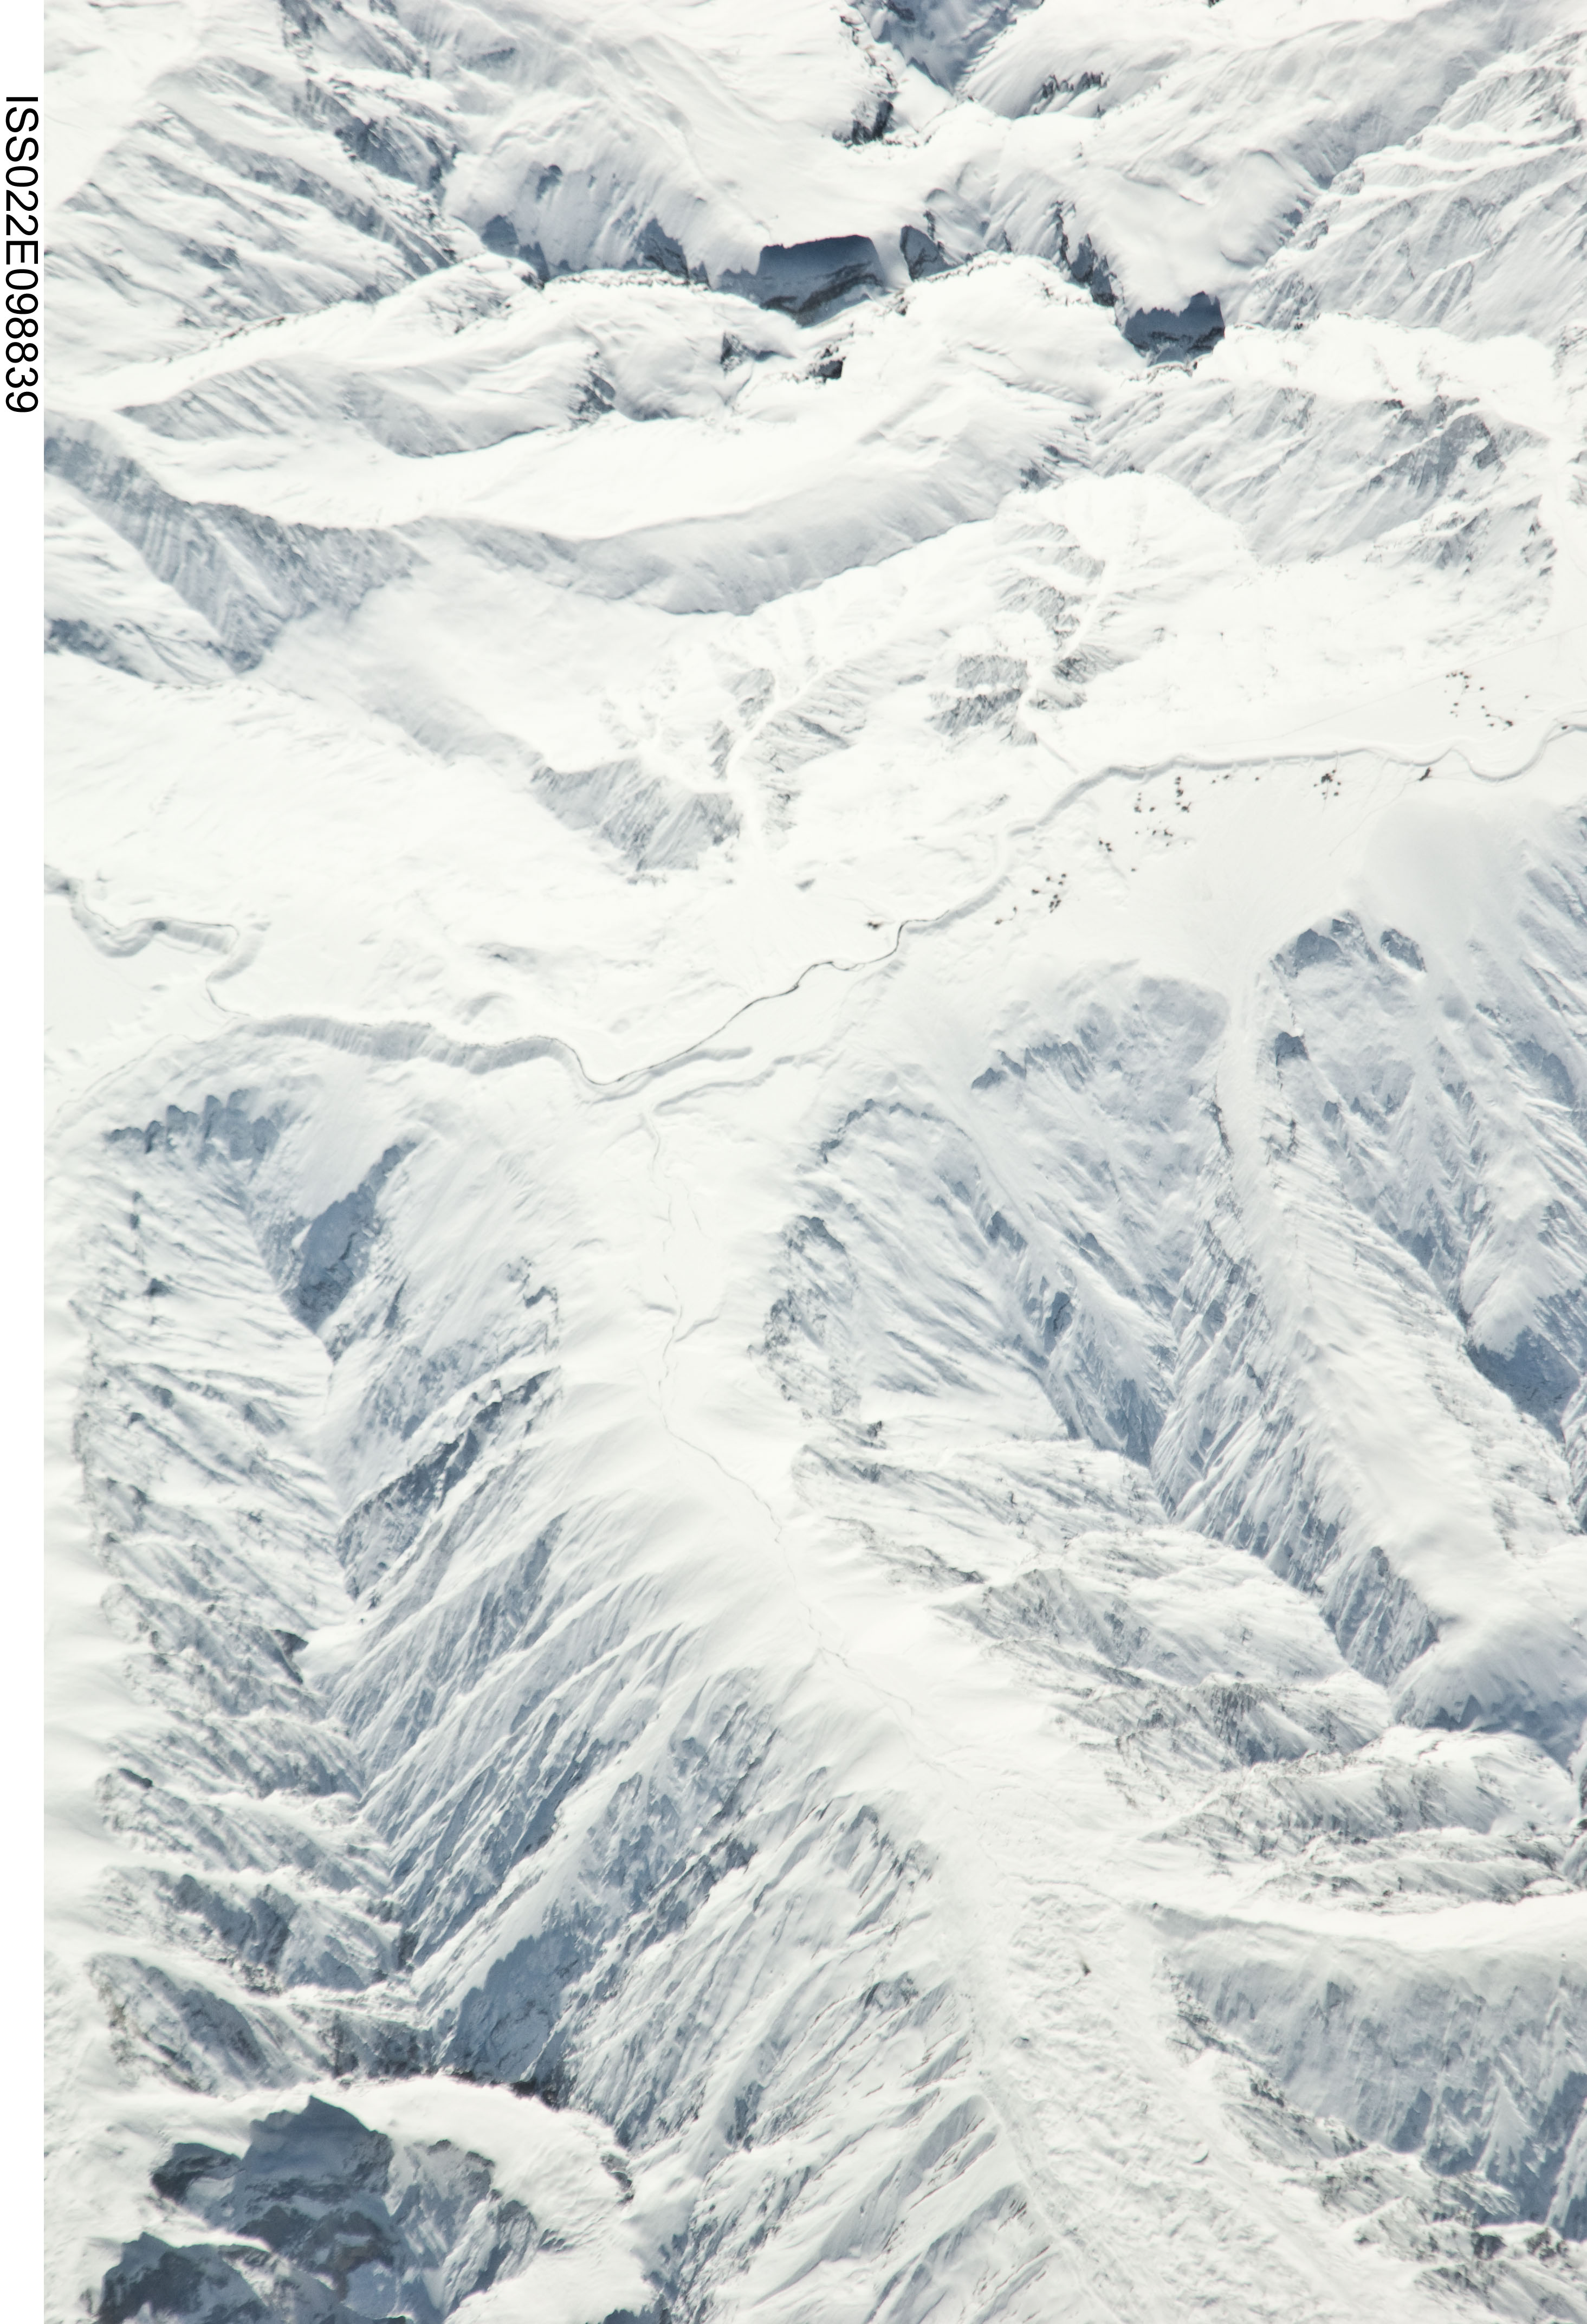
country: CHINA
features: KARAKORAM RANGE, SNOW COVERED GLACIERS AND VALLEYS
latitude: 35.8
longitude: 77.4
